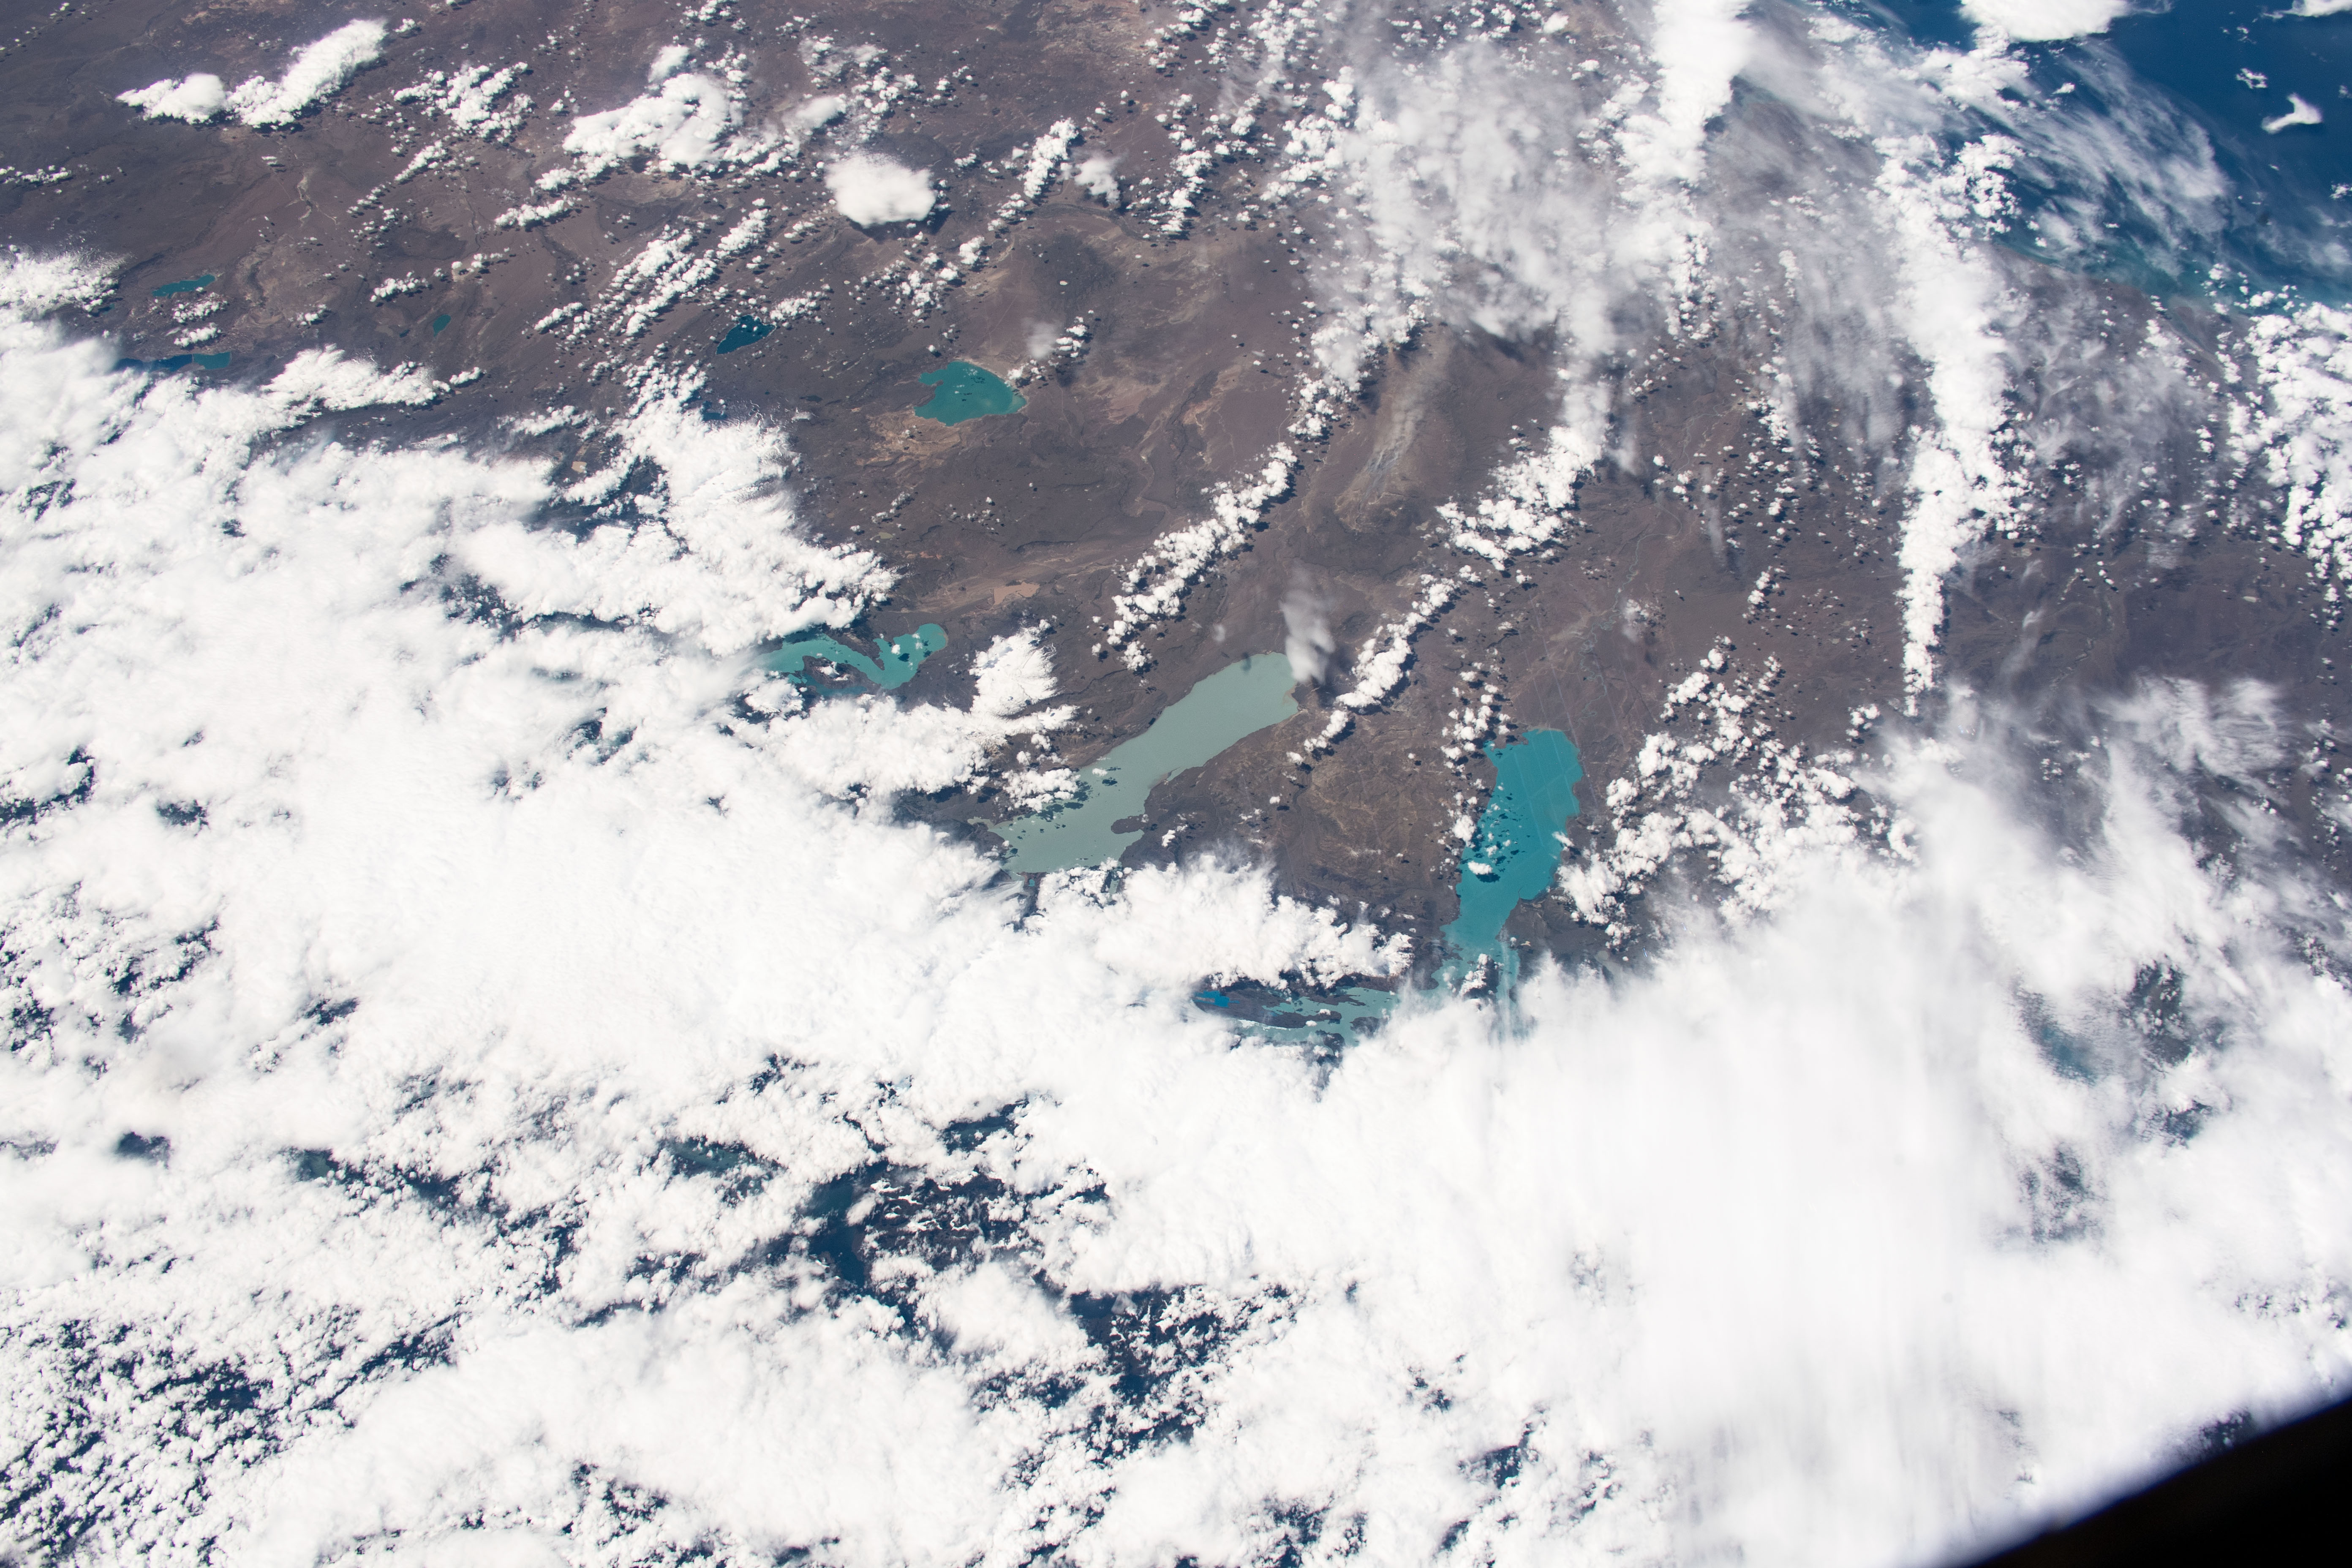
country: ARGENTINA
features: ARGENTINO LAKE, VIEDMA LAKE, O'HIGGINS/SAN MARTIN LAKE, CARDIEL LAKE
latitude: -49.5
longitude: -72.0
